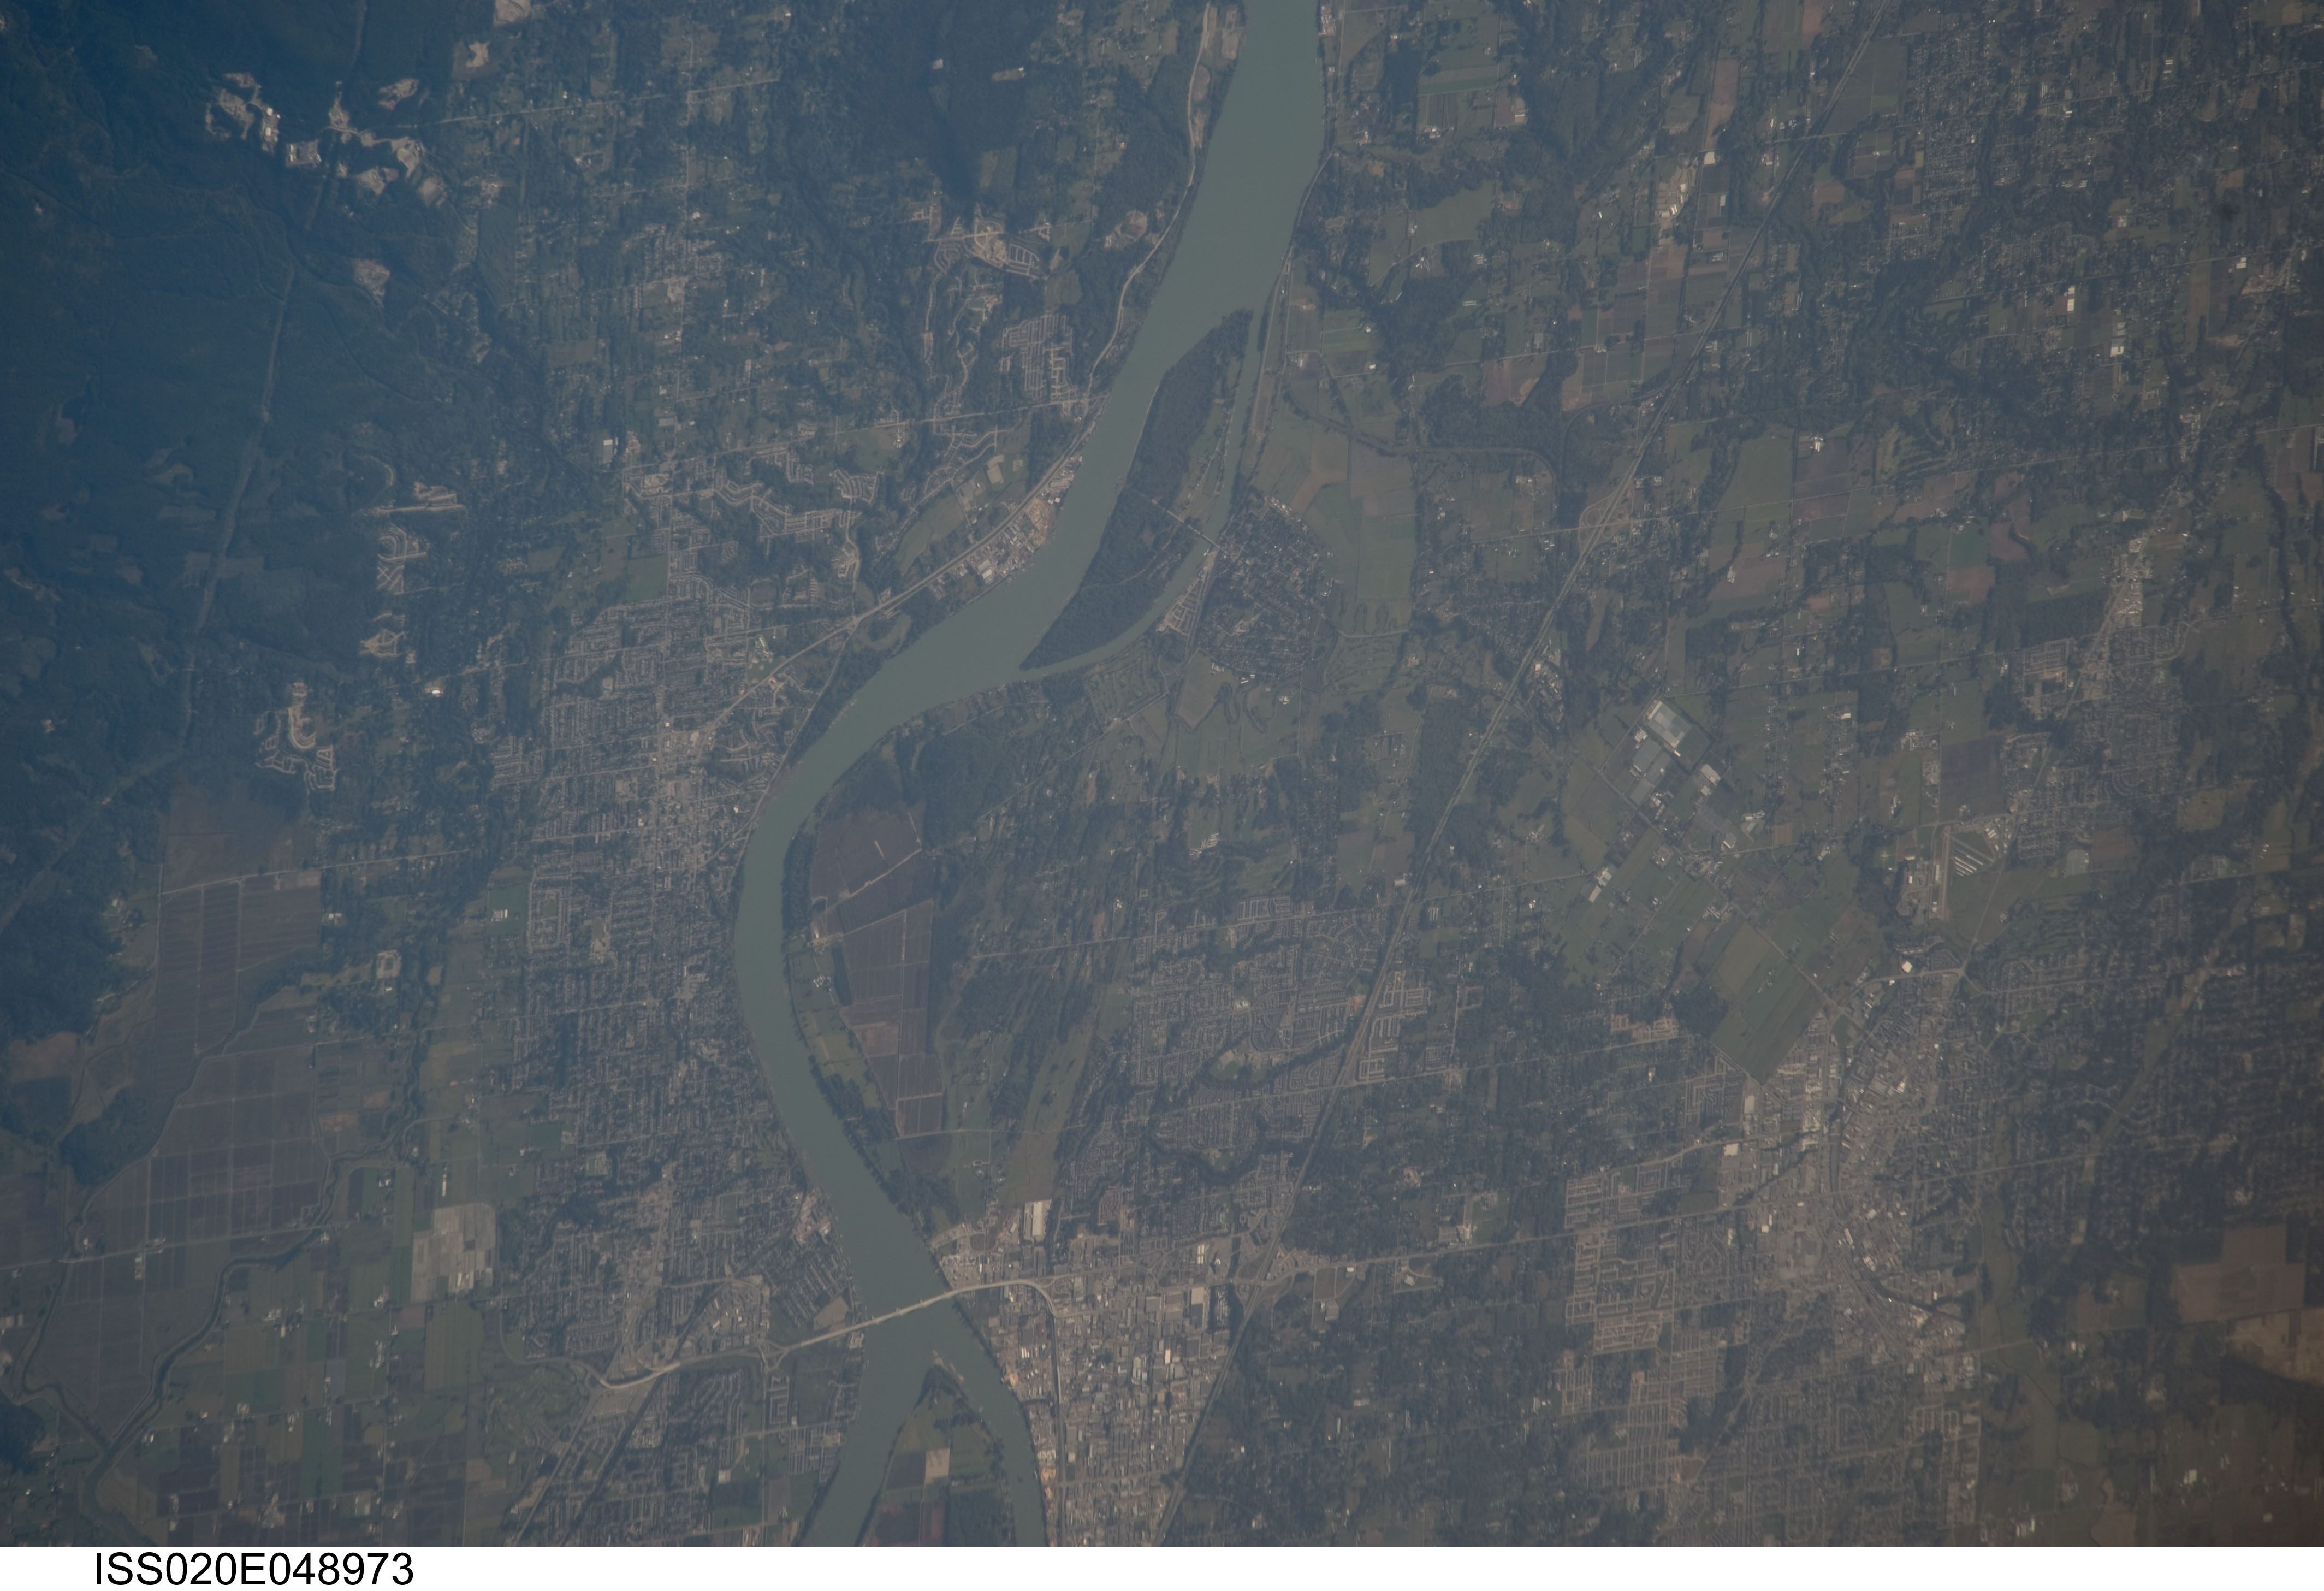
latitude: 49.2
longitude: -122.6
